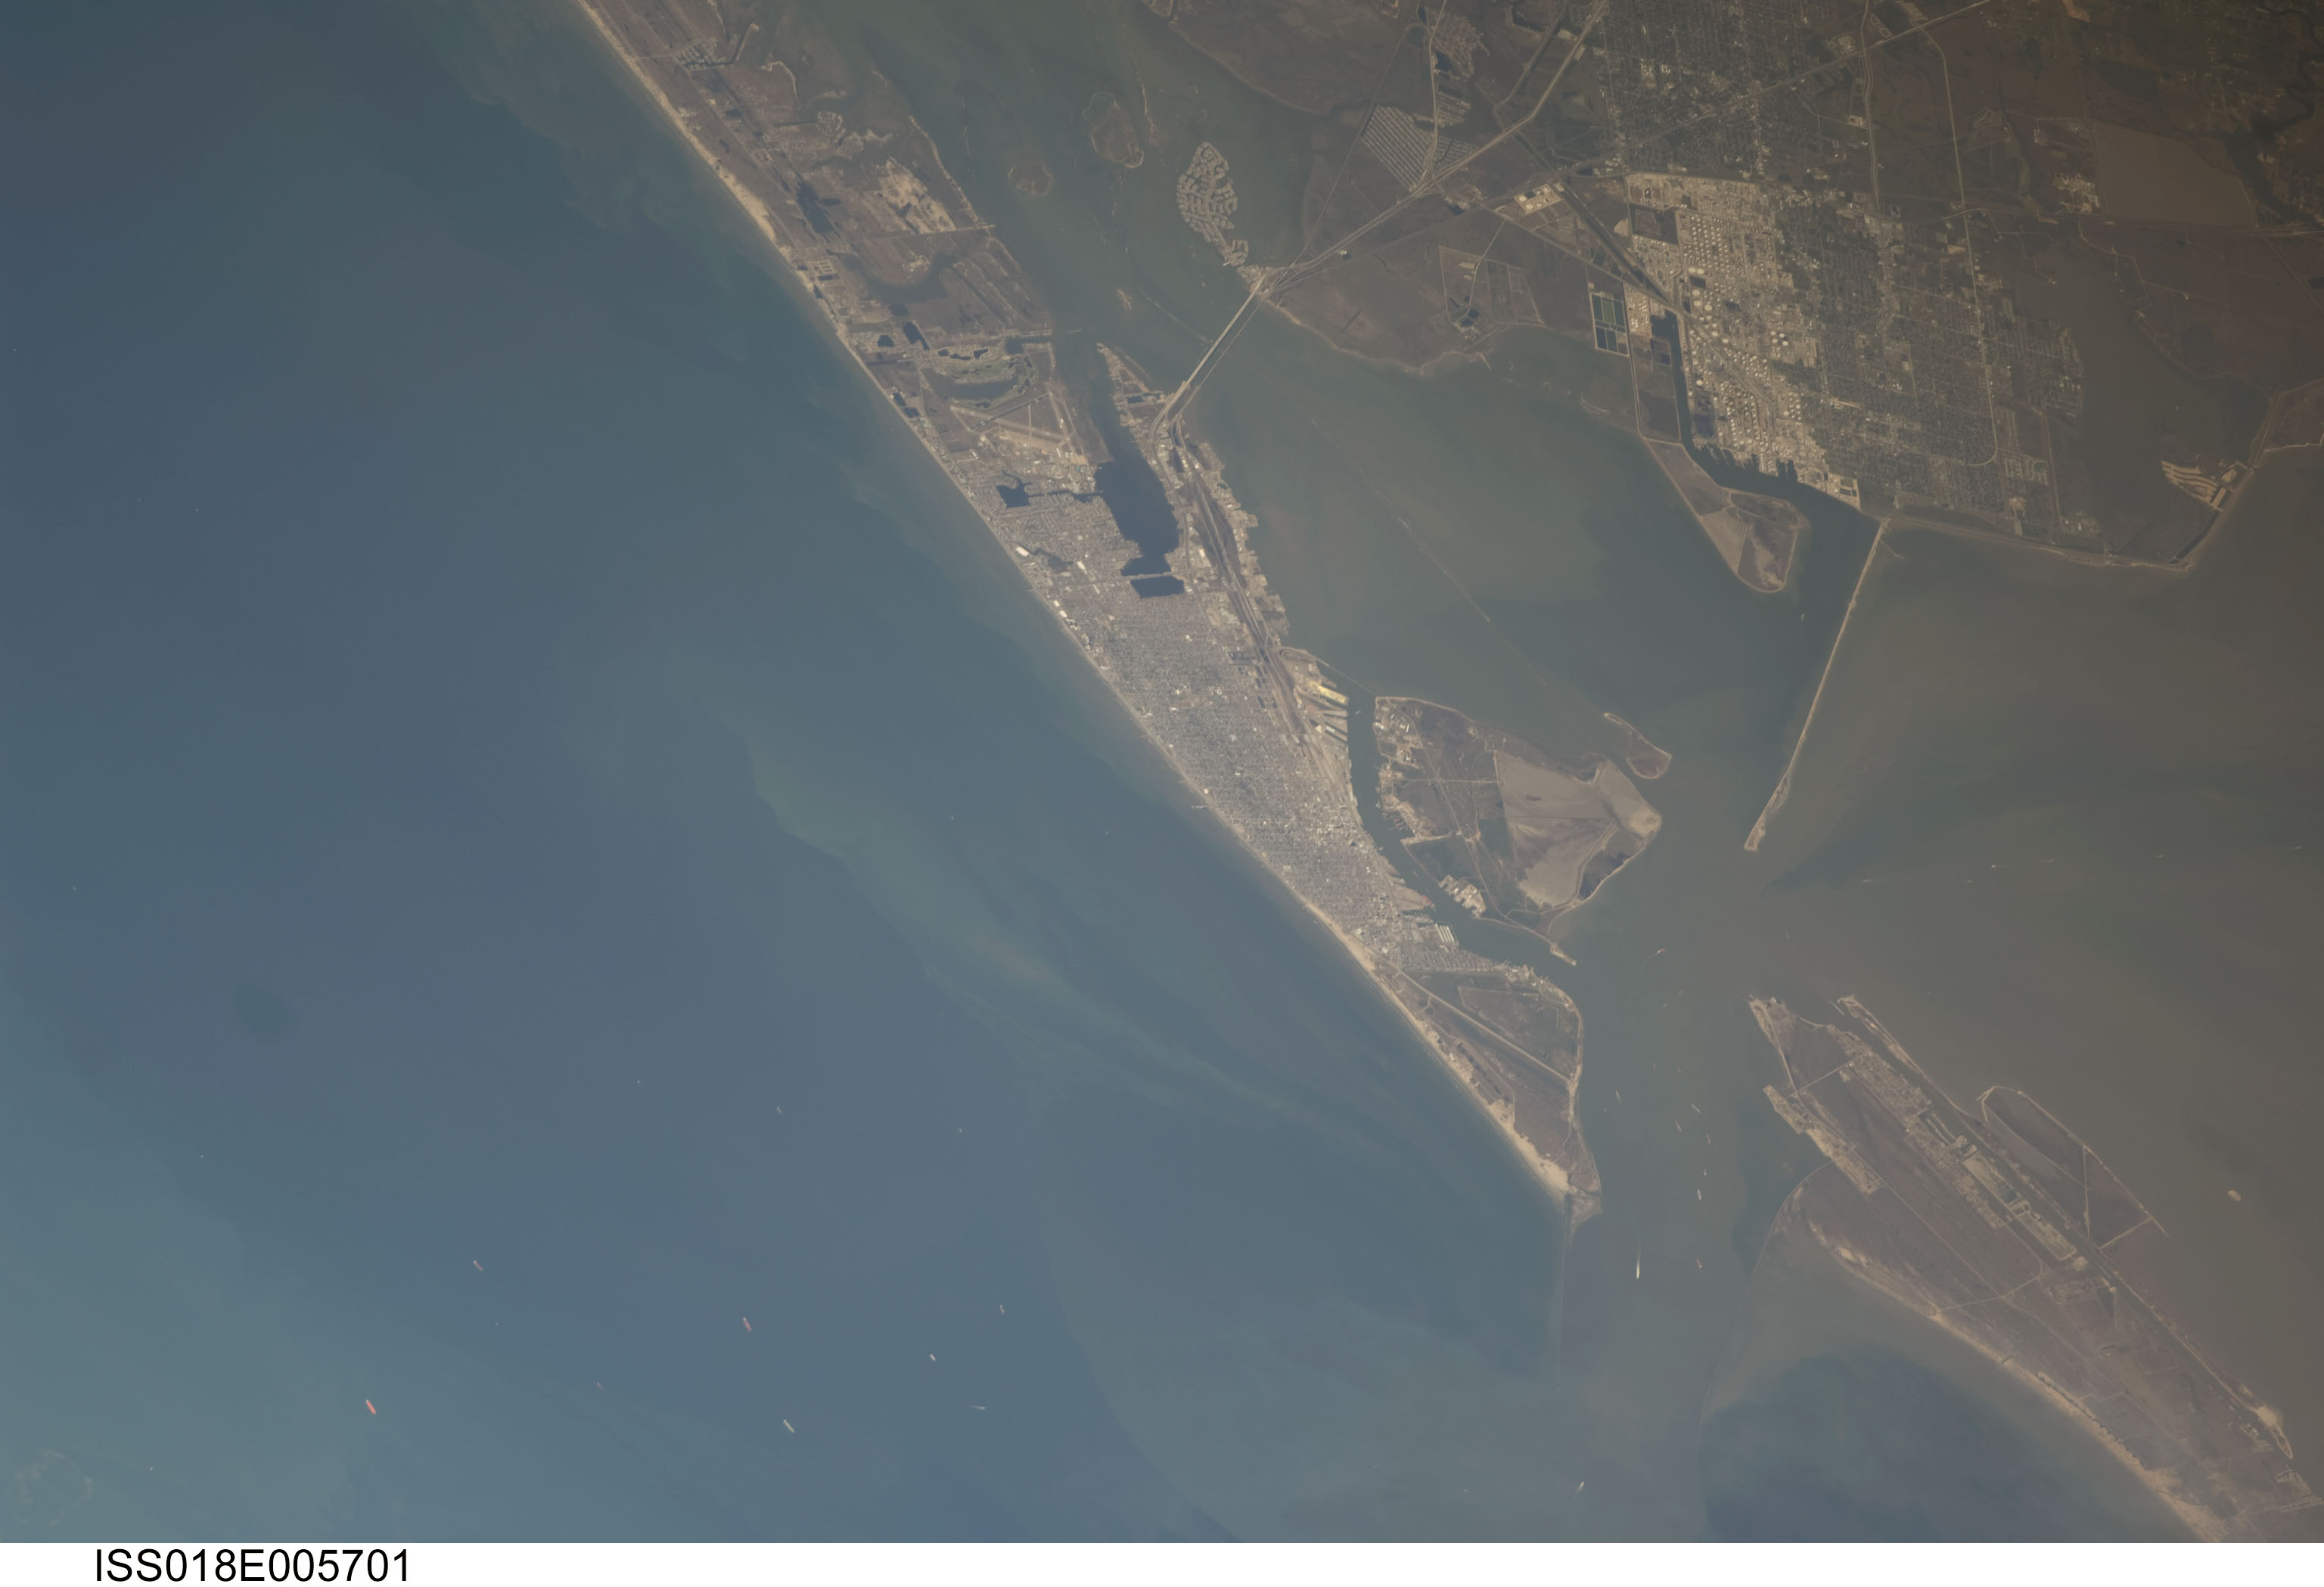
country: USA-TEXAS
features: GALVESTON, WEST BAY, BOLIVAR PEN.
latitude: 29.3
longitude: -94.8
